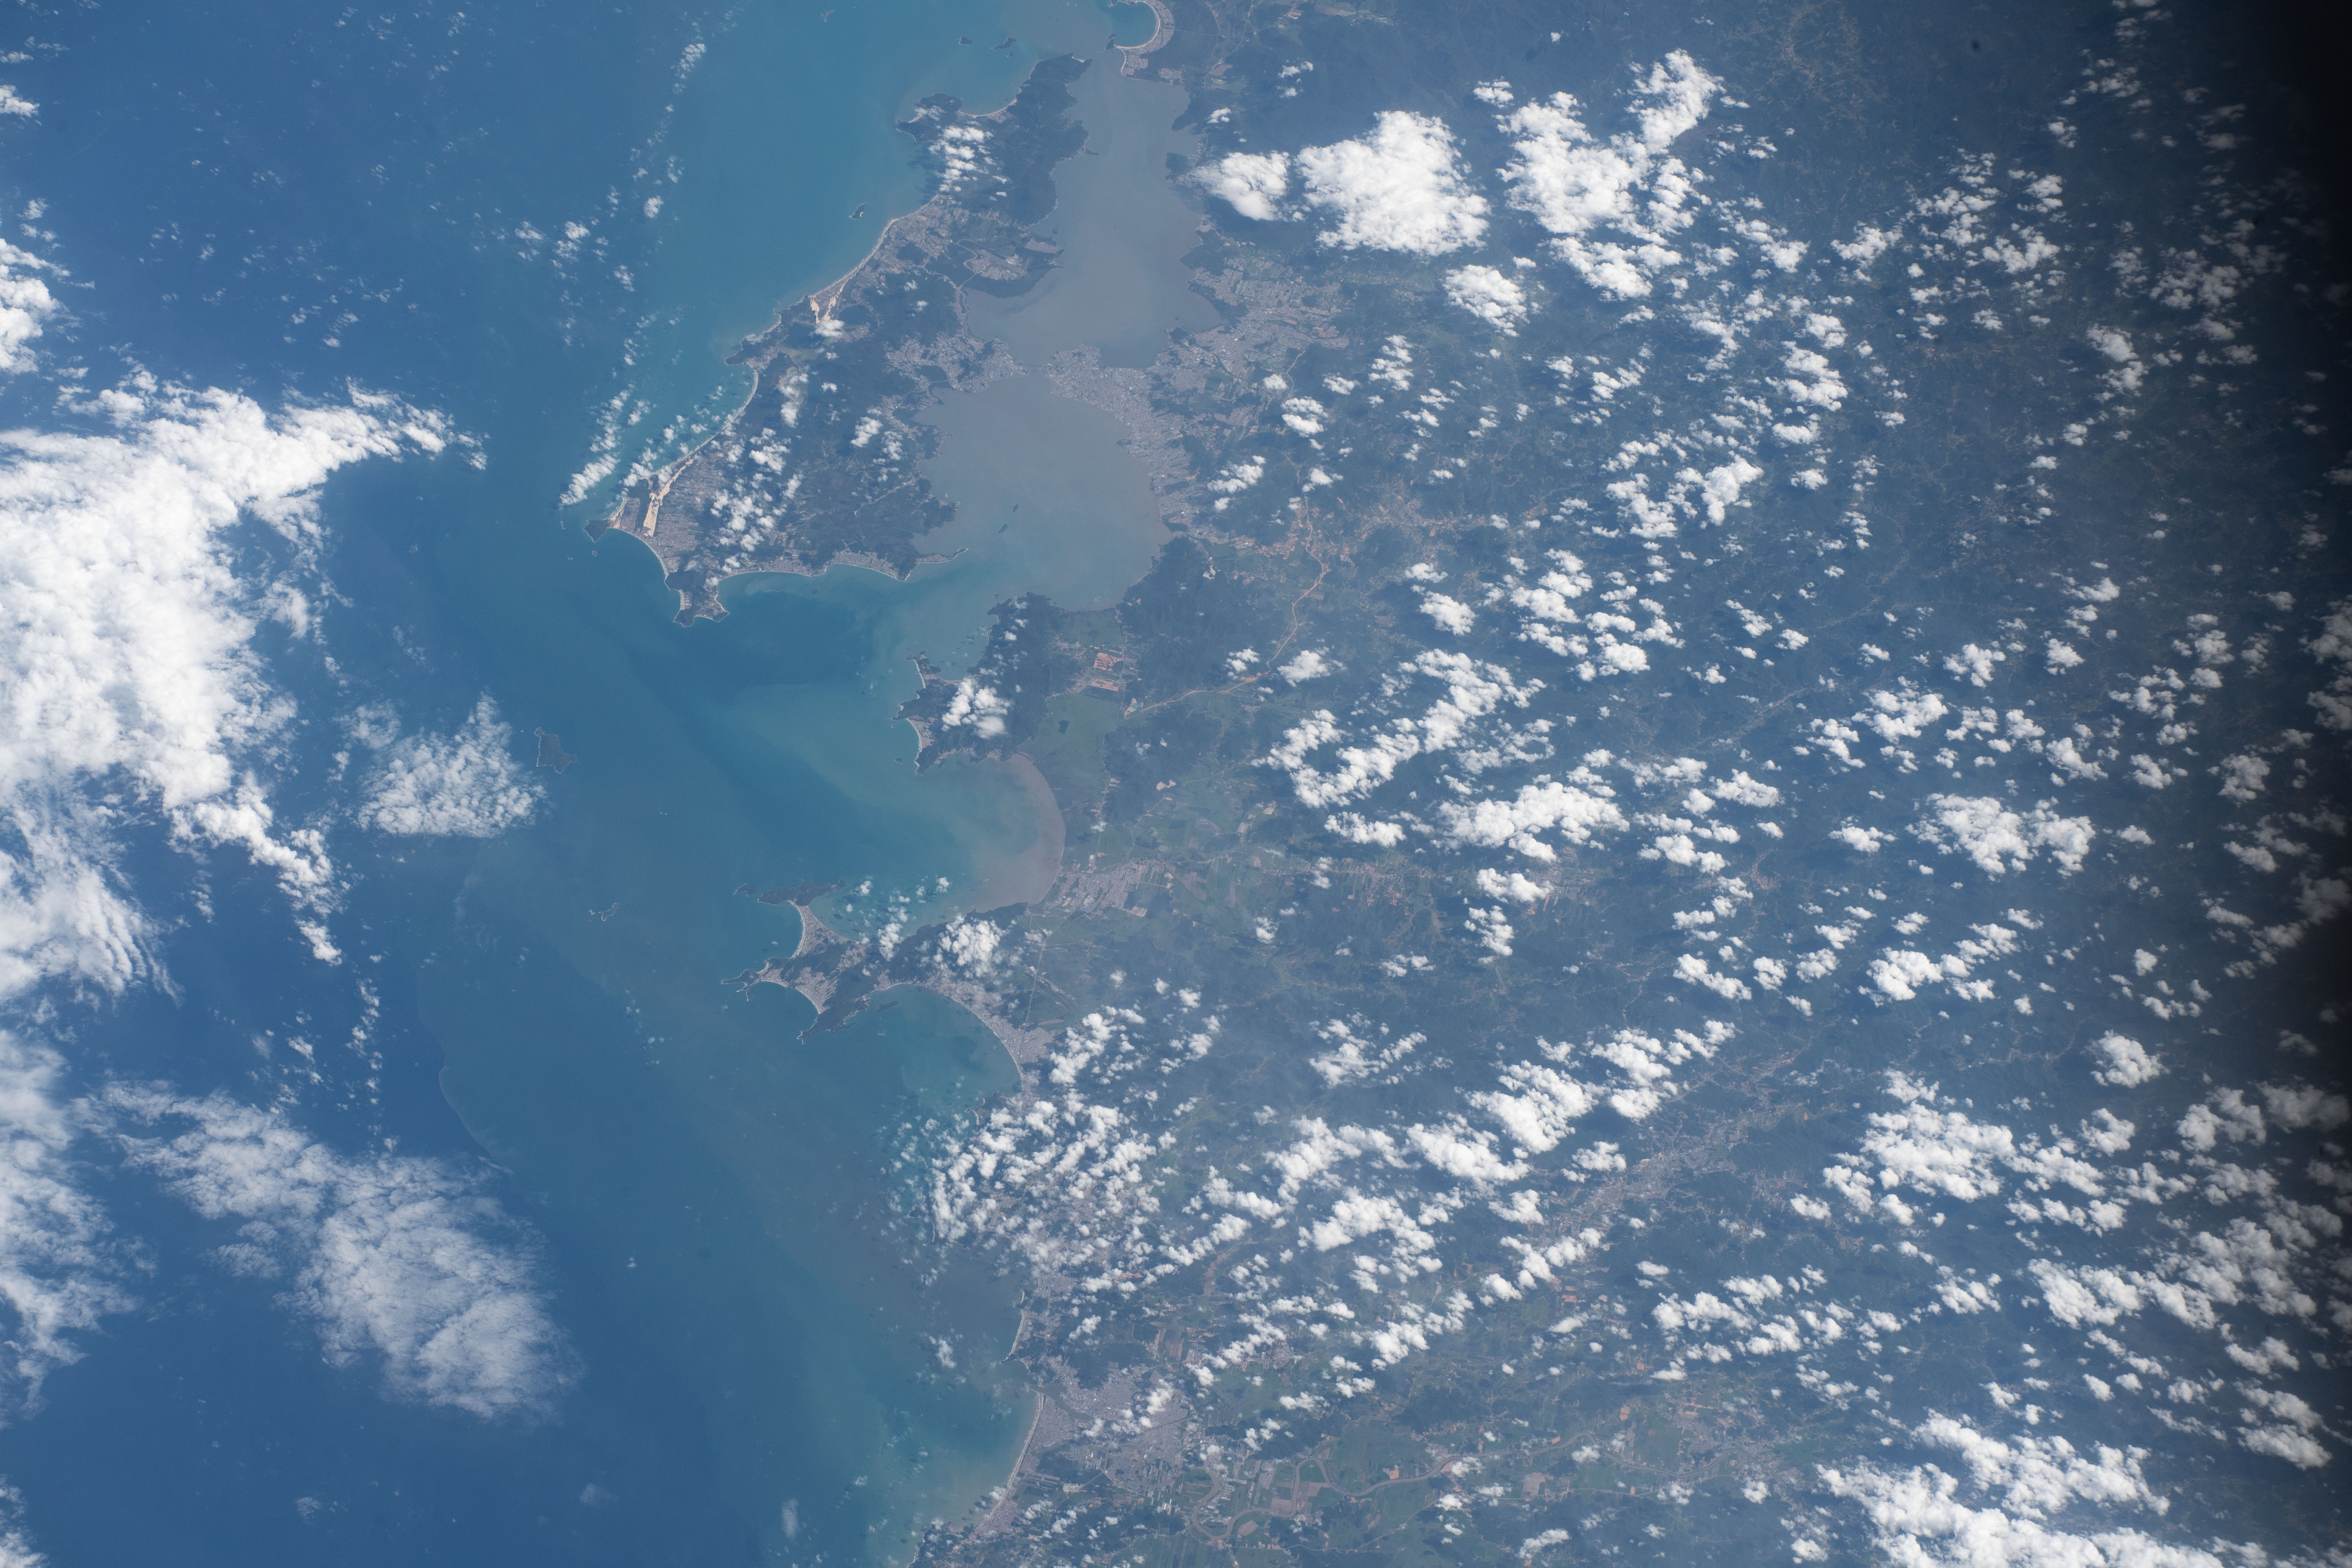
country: BRAZIL
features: STATE OF SANTA CATARINA, FLORIANOPOLIS
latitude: -27.3
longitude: -48.8
